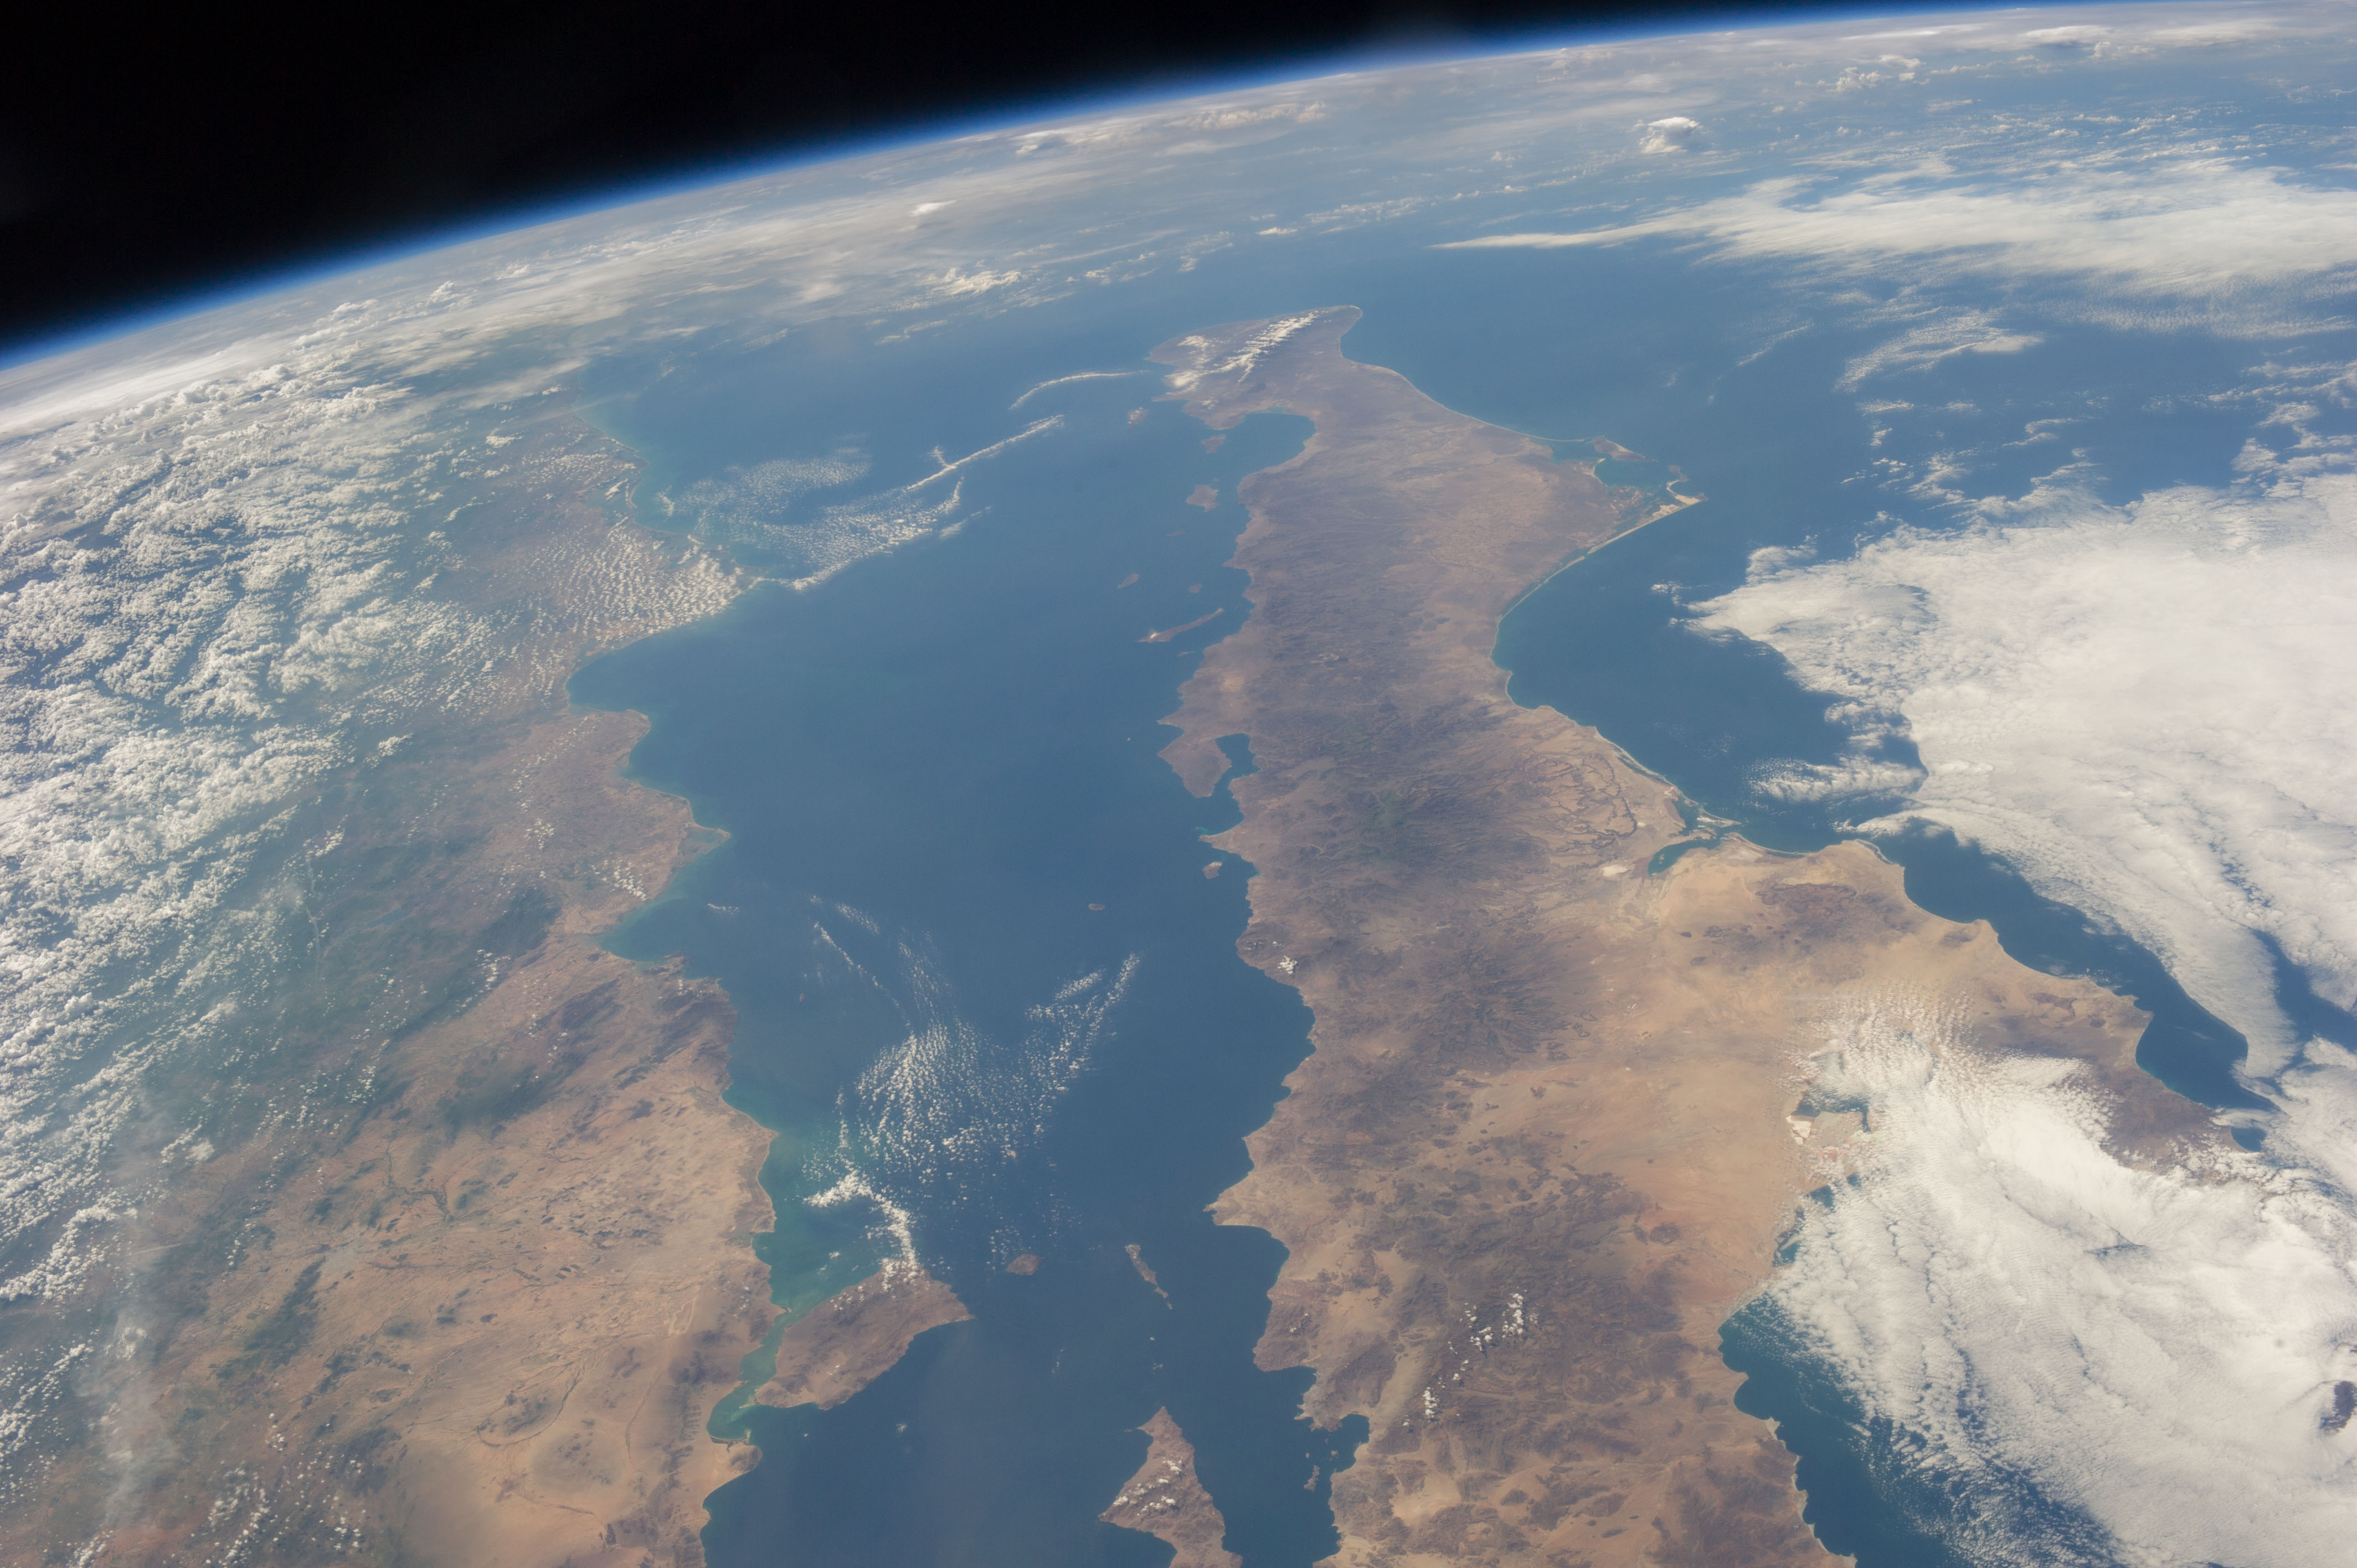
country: MEXICO
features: GULF OF CALIFORNIA, COAST OF BAJA CALIFORNIA, MOUNTAINS, TIBURON ISLAND, ANGEL DE LA GUARDA ISLAND
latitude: 26.9
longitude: -111.8
